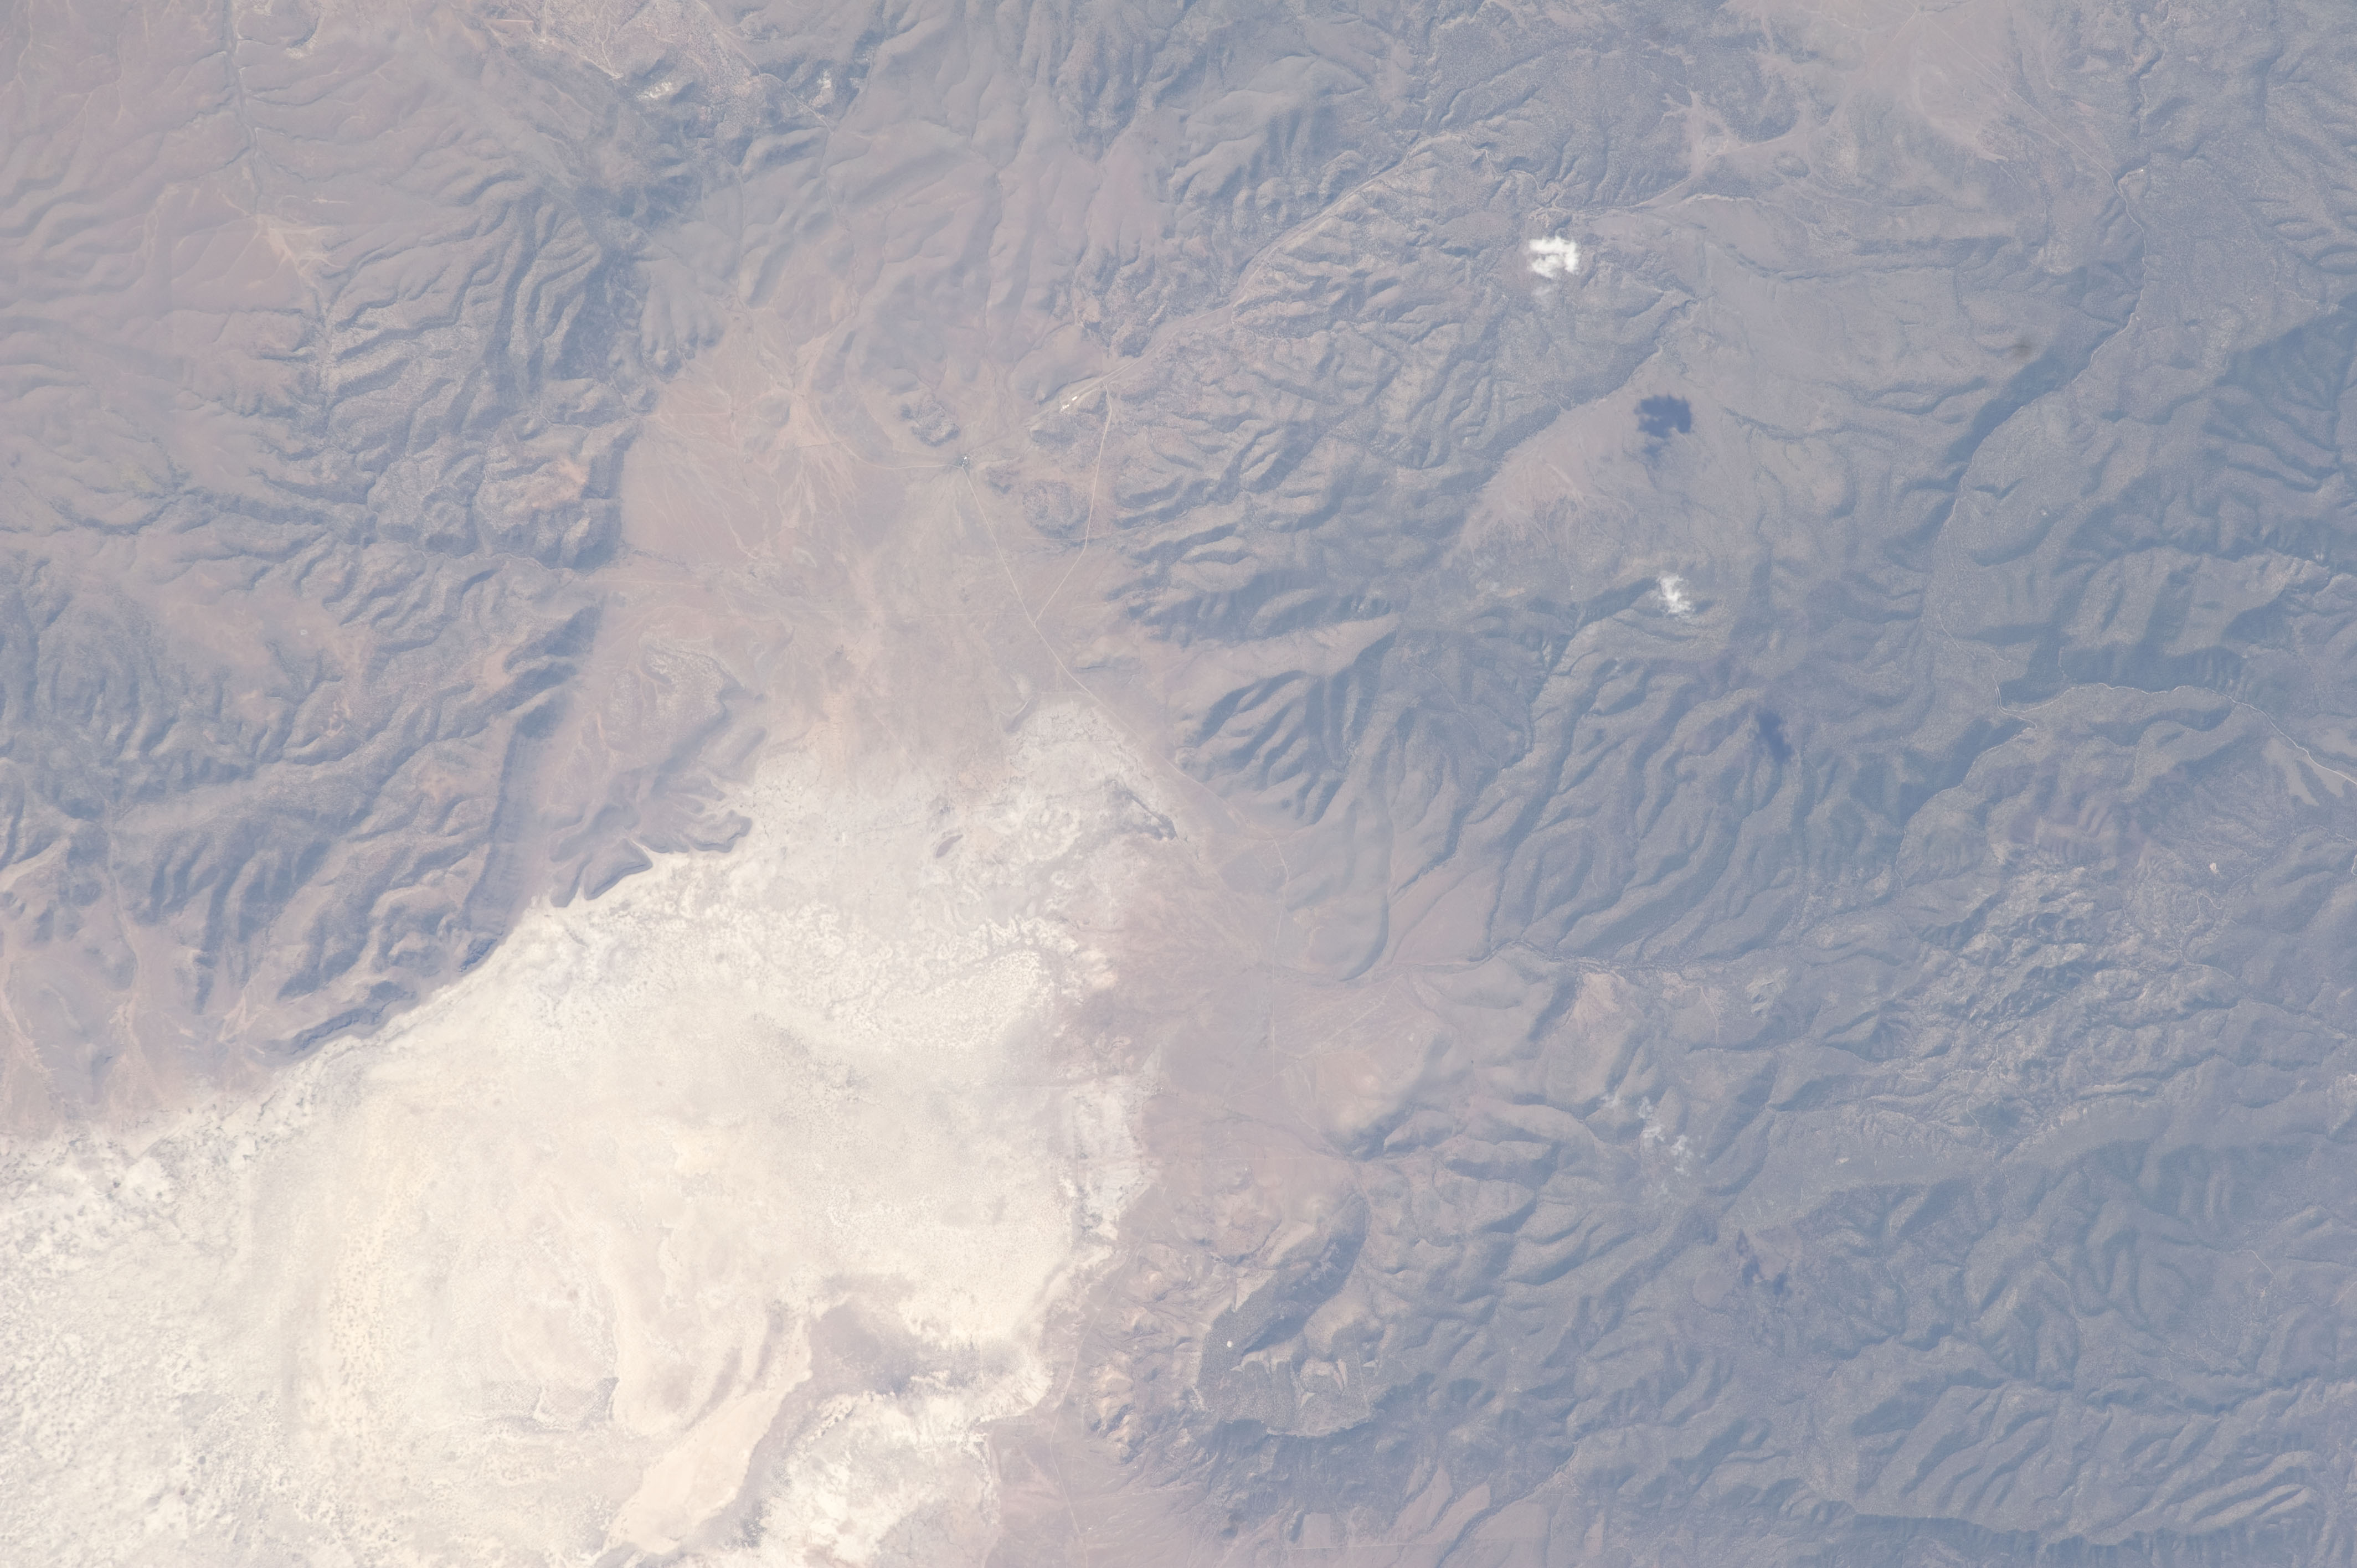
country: USA-NEW MEXICO
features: W. PLAINS OF ST AUGUSTINE, SALT PAN, TULAROSA MTS.
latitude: 33.8
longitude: -108.3
